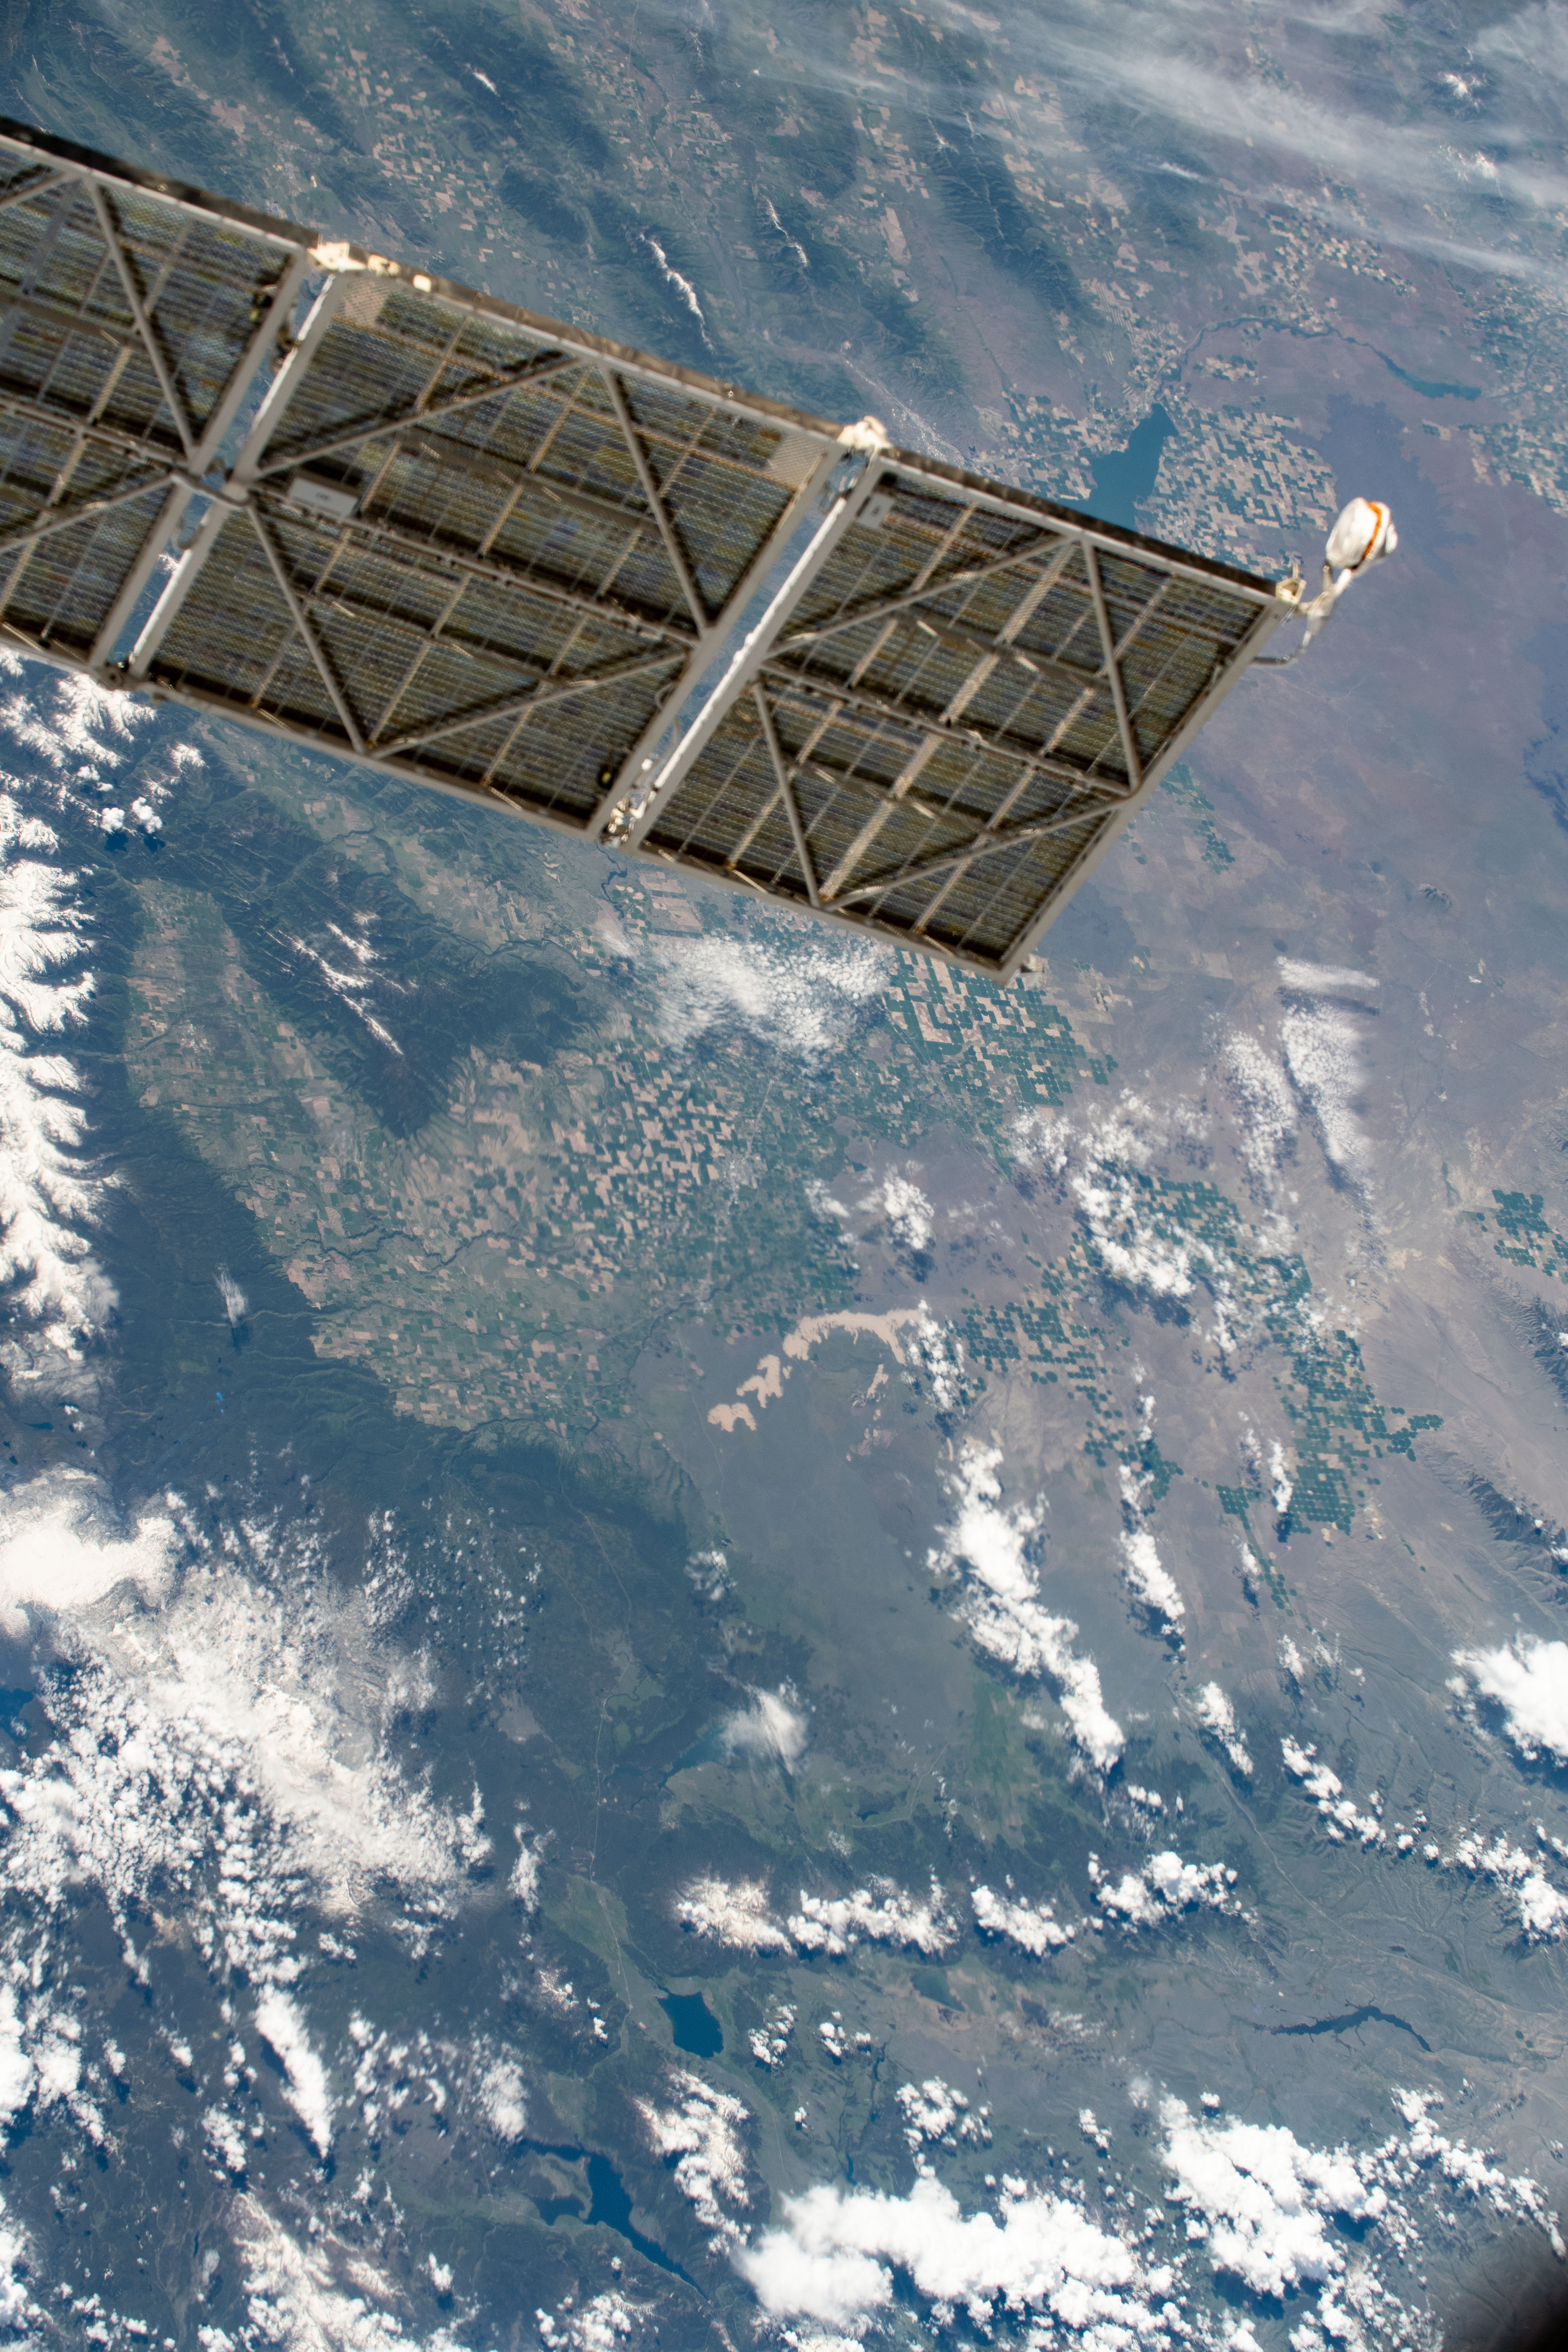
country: USA-IDAHO
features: IDAHO FALLS, REXBURG, PINEY PEAK, BALDY MOUNTAIN, AMERICAN FALLS RESERVOIR
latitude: 43.9
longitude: -111.7
